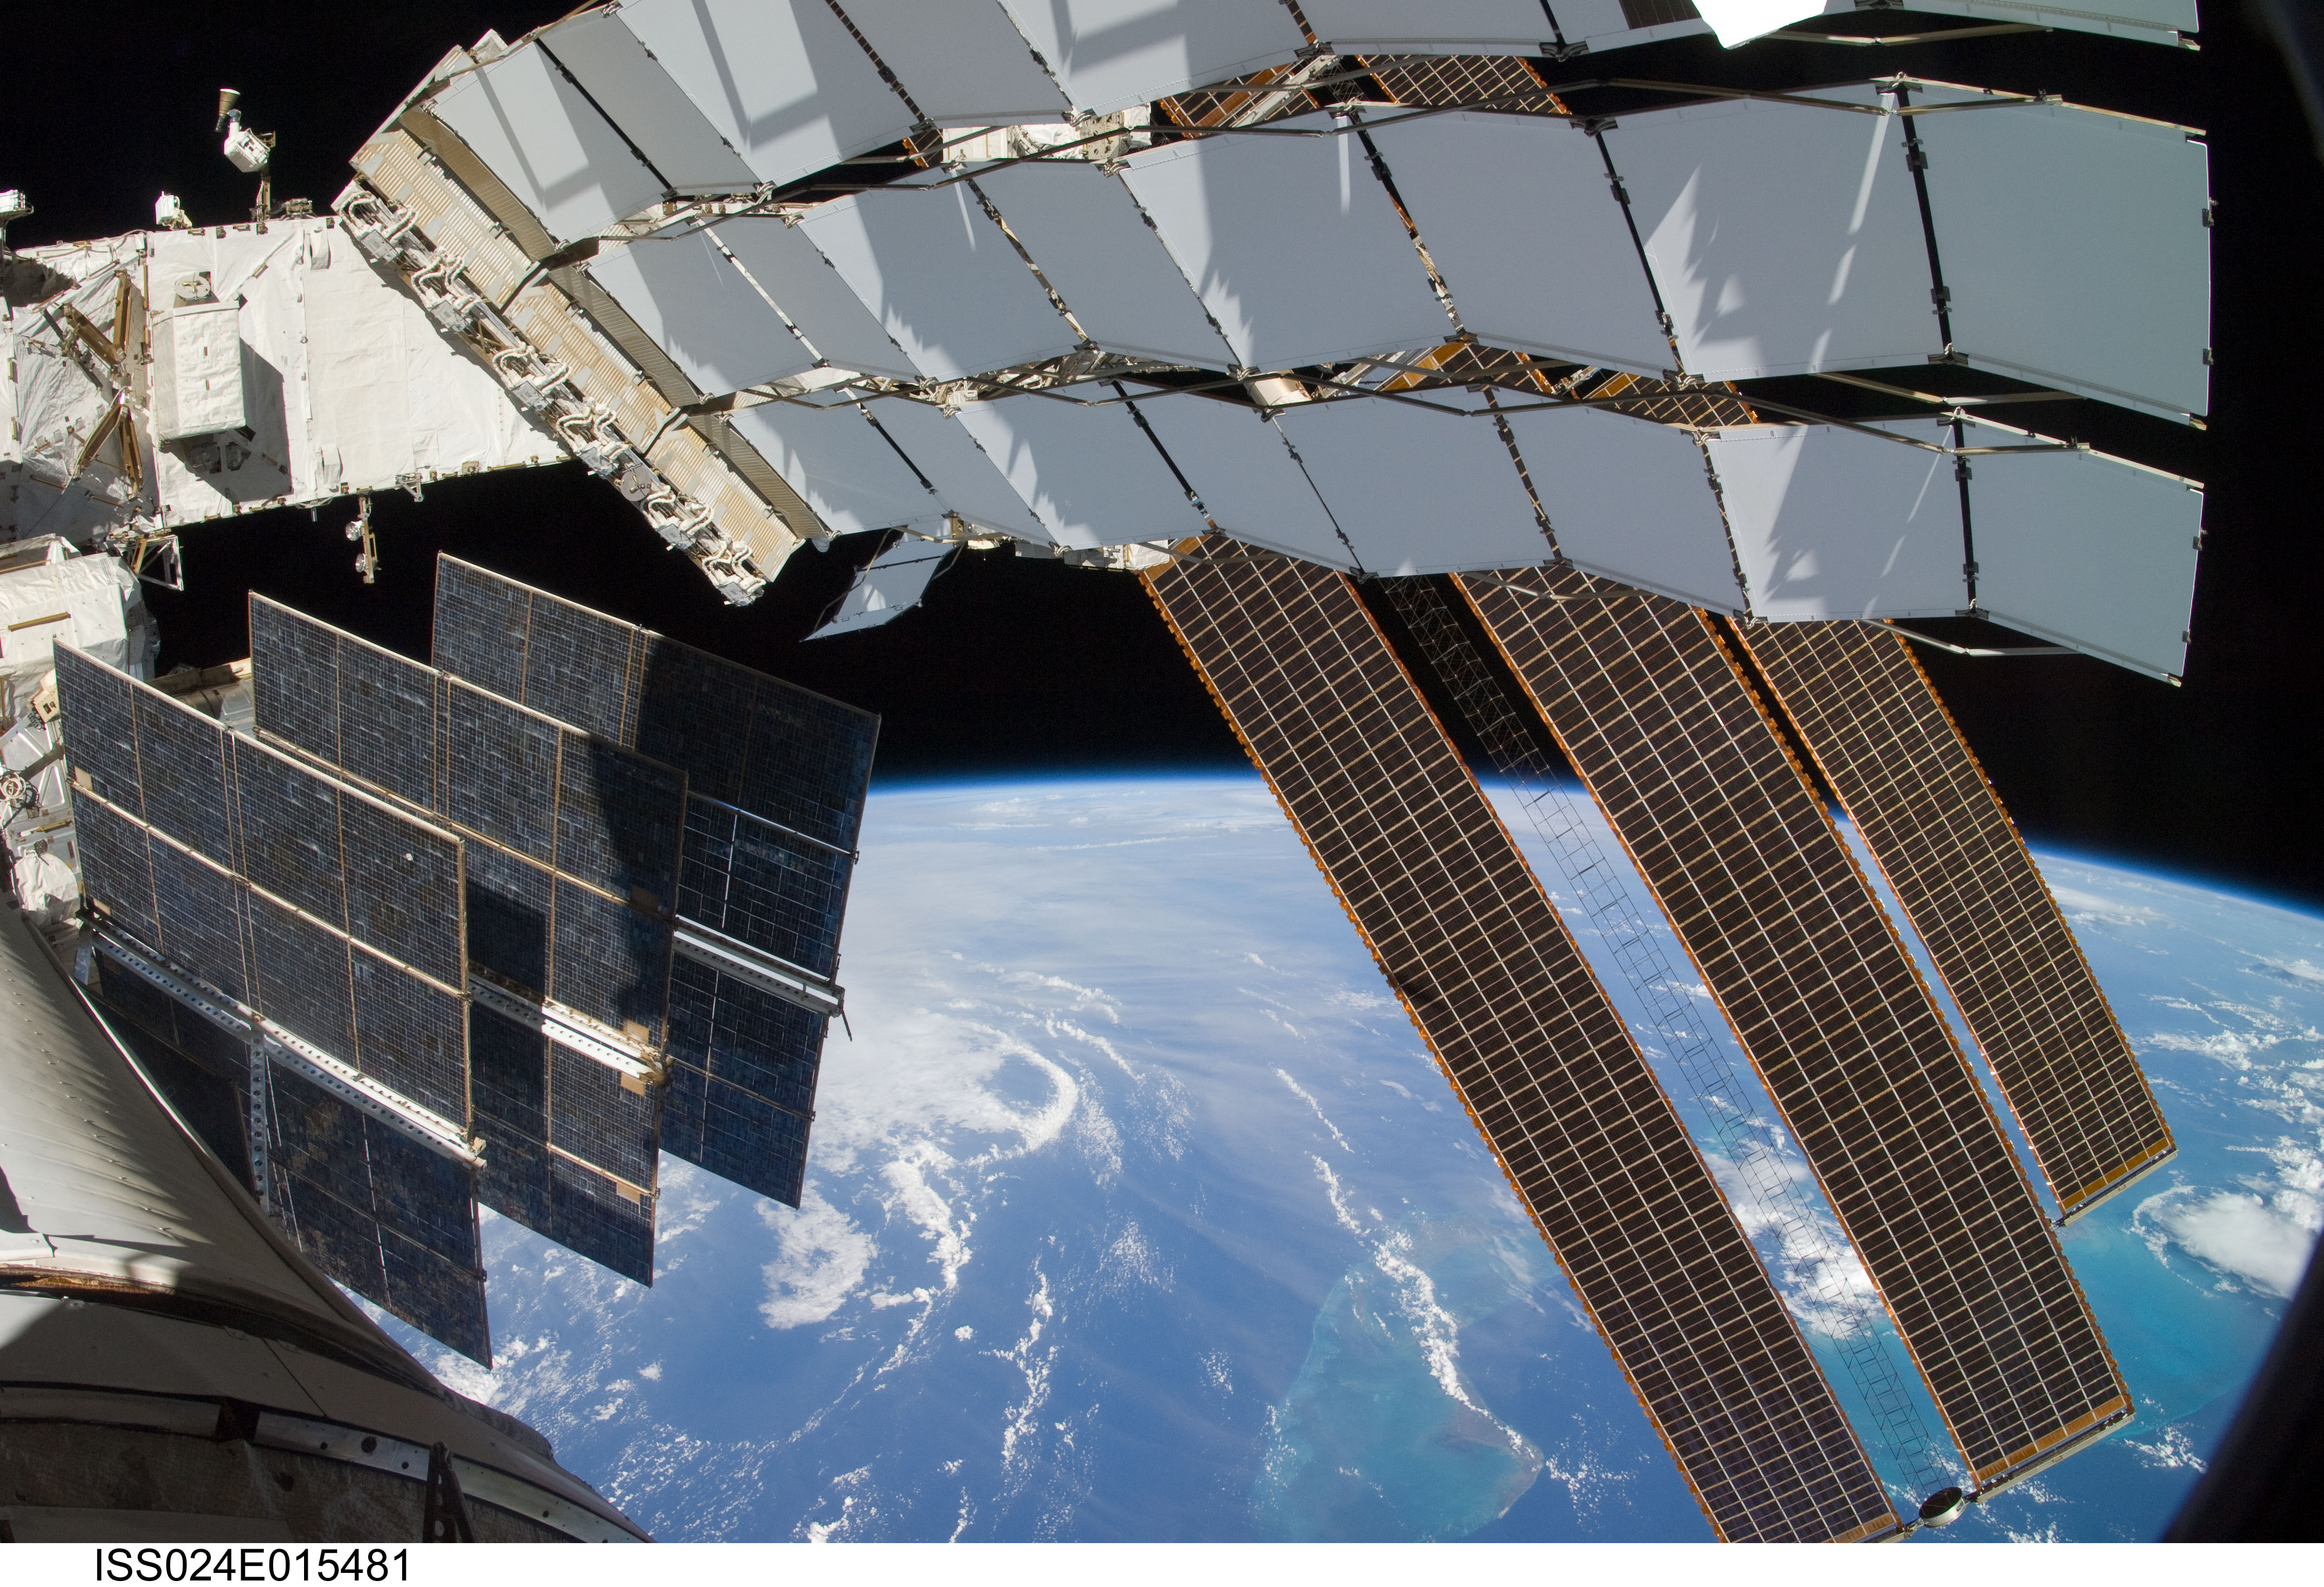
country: ATLANTIC OCEAN
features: PAN-HURRICANE EARL OUTFLOW, GRAND BAHAMA I., REEFS, ISS
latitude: 28.0
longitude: -75.0
